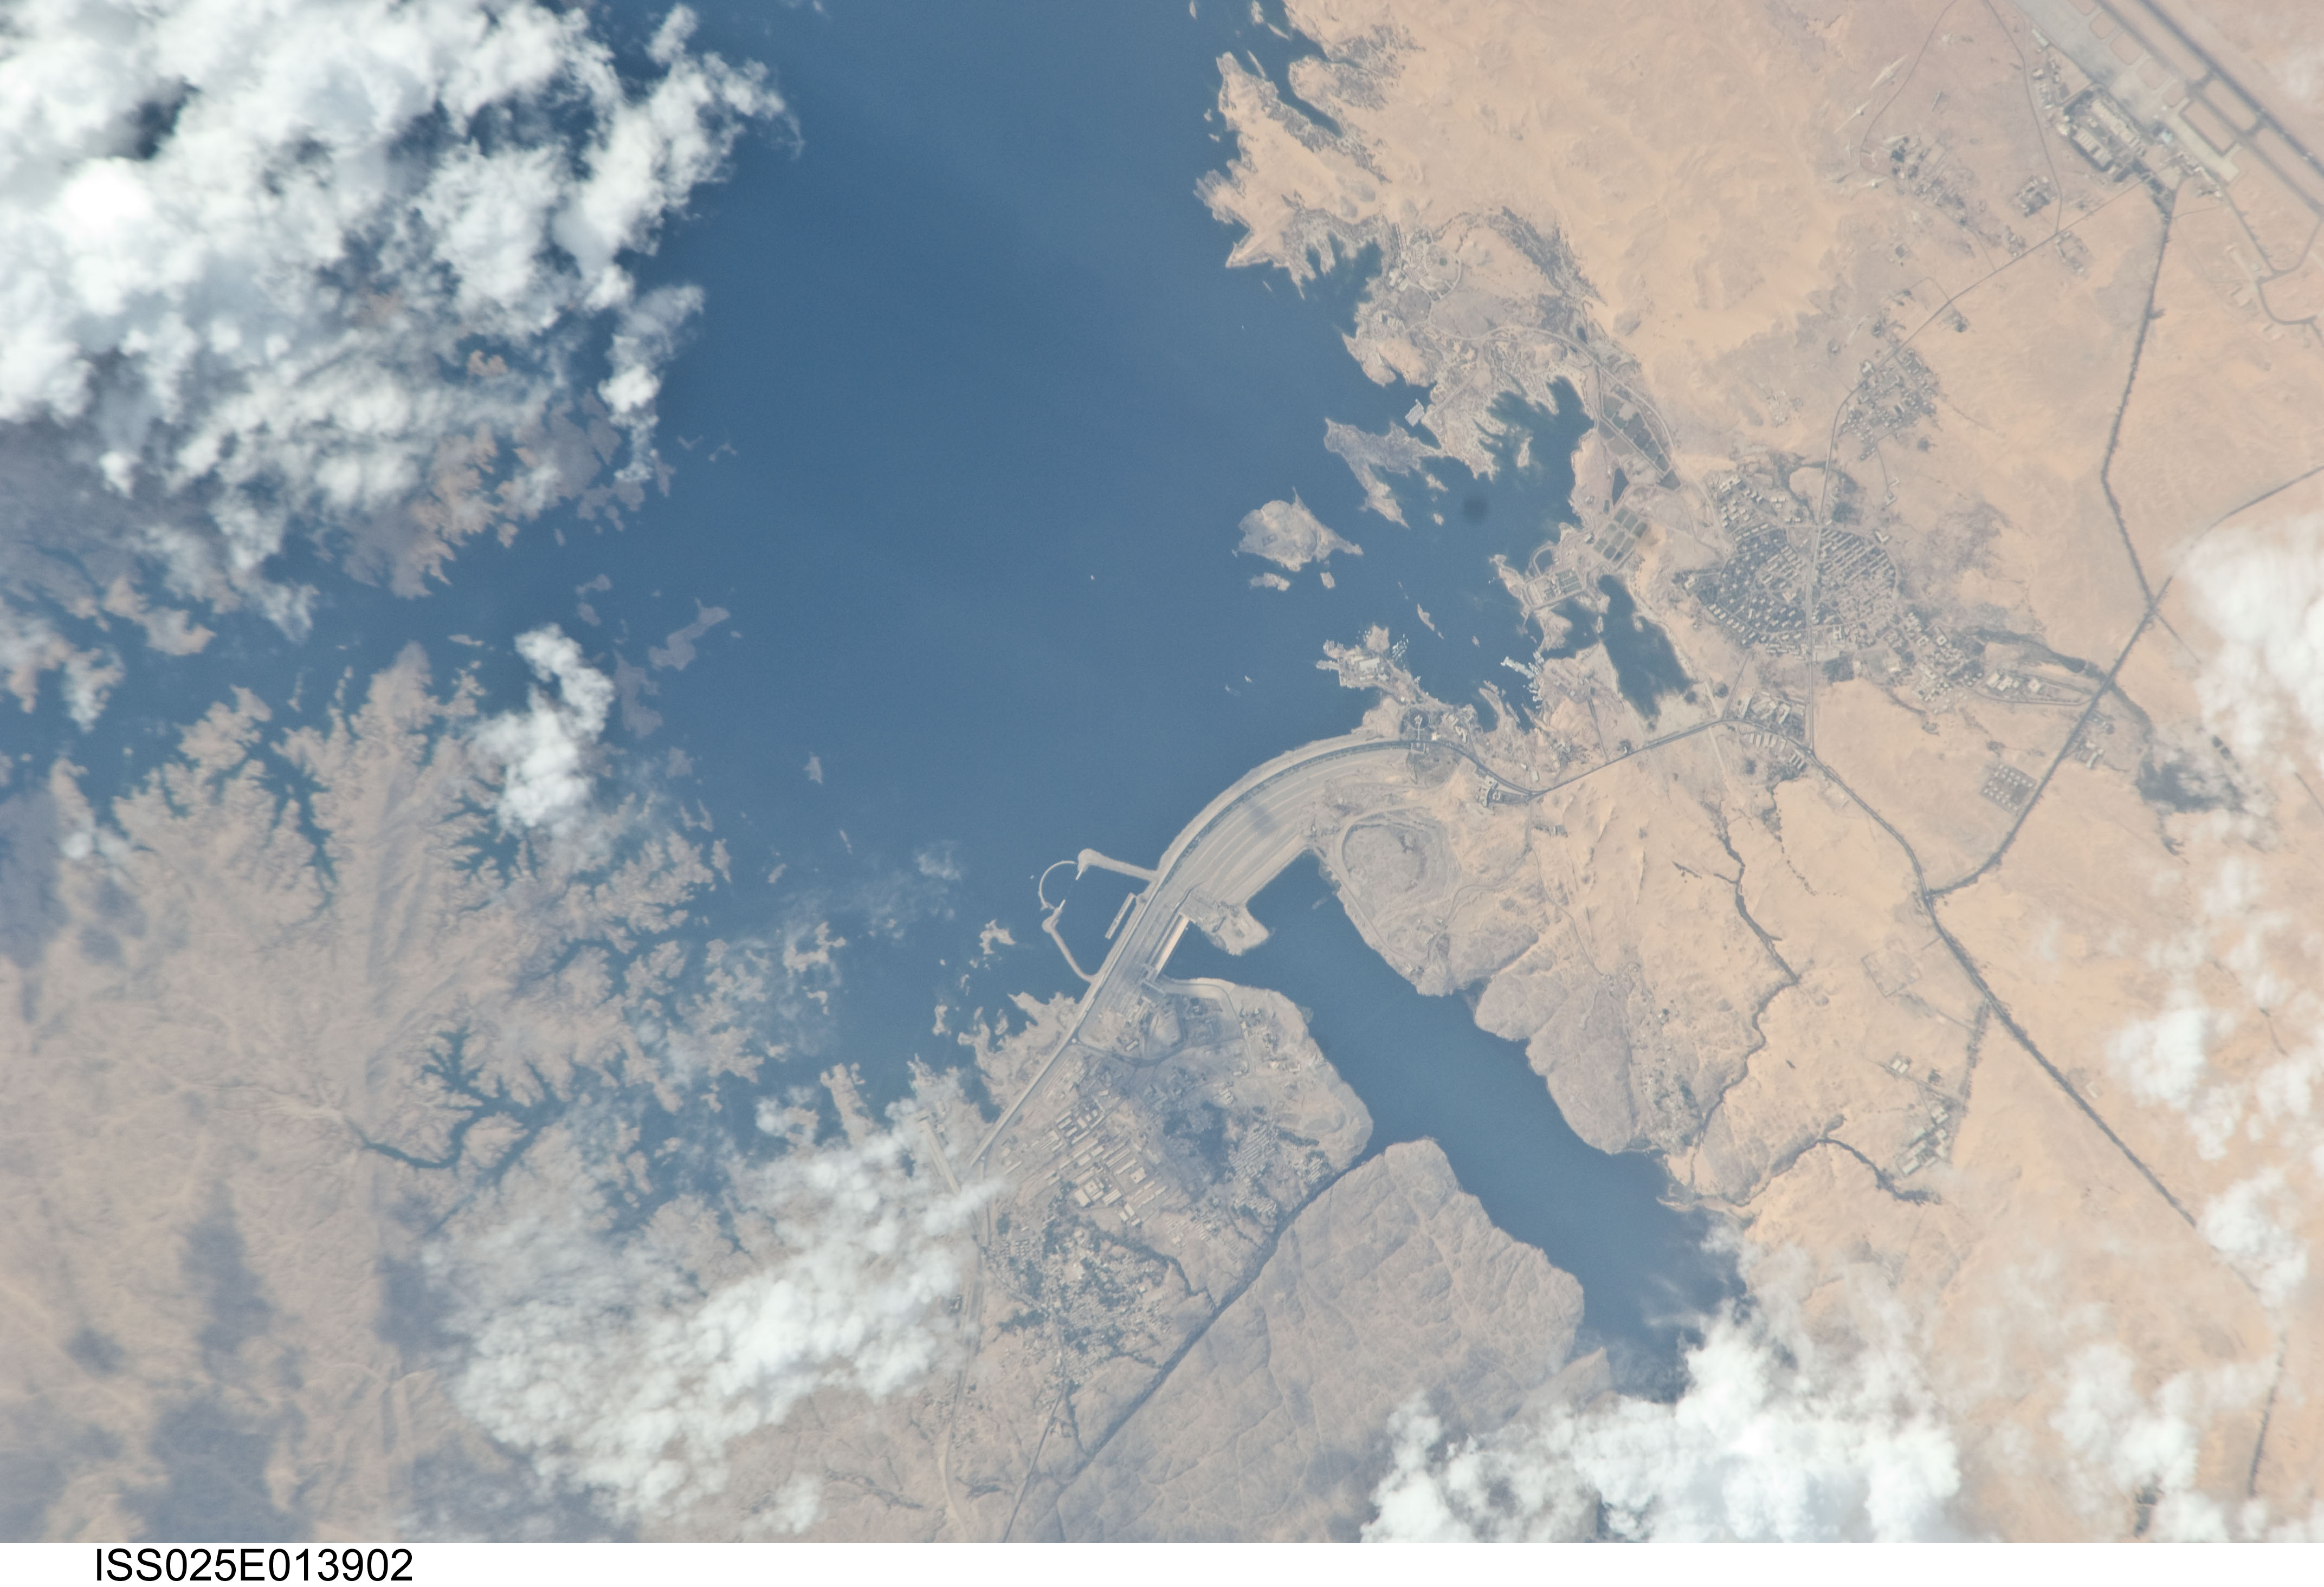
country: EGYPT
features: LAKE NASSER, HIGH ASWAN DAM, SAHARA CITY, ASWAN AIRPORT, ROADS, DRAINAGE
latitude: 23.9
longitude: 32.9
